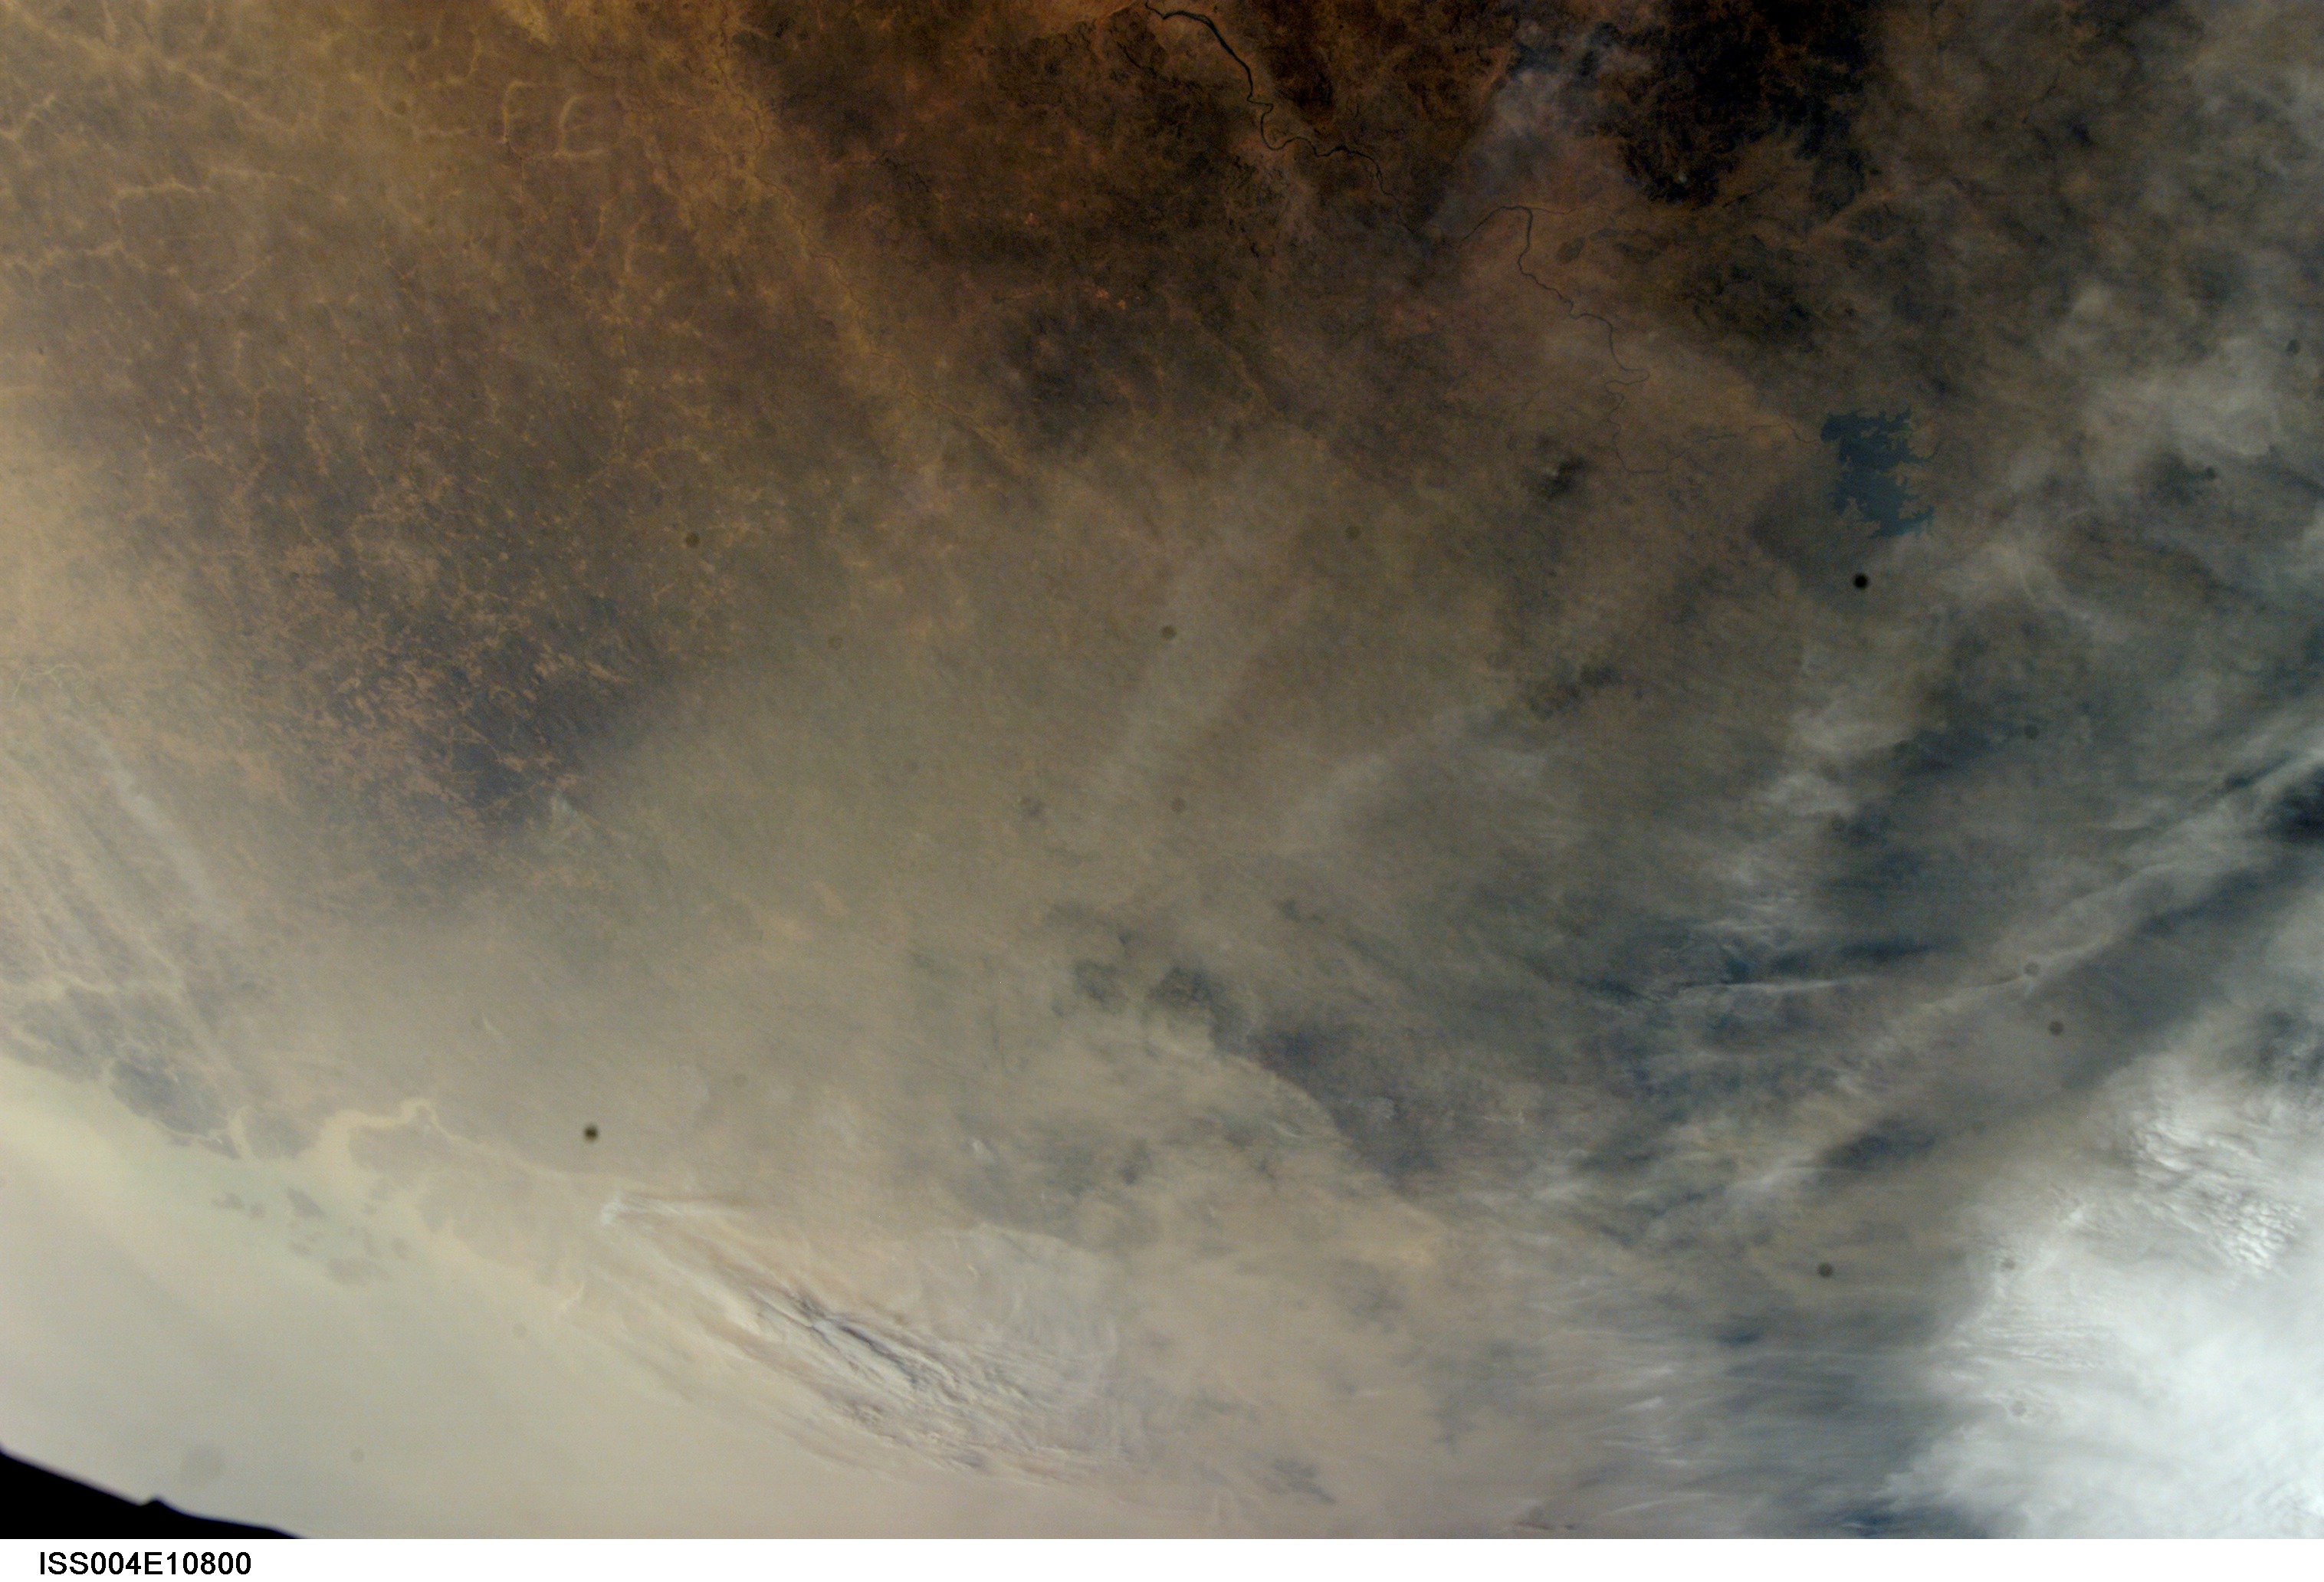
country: SENEGAL
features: COAST, SAHARA DESERT
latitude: 13.5
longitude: -12.5
